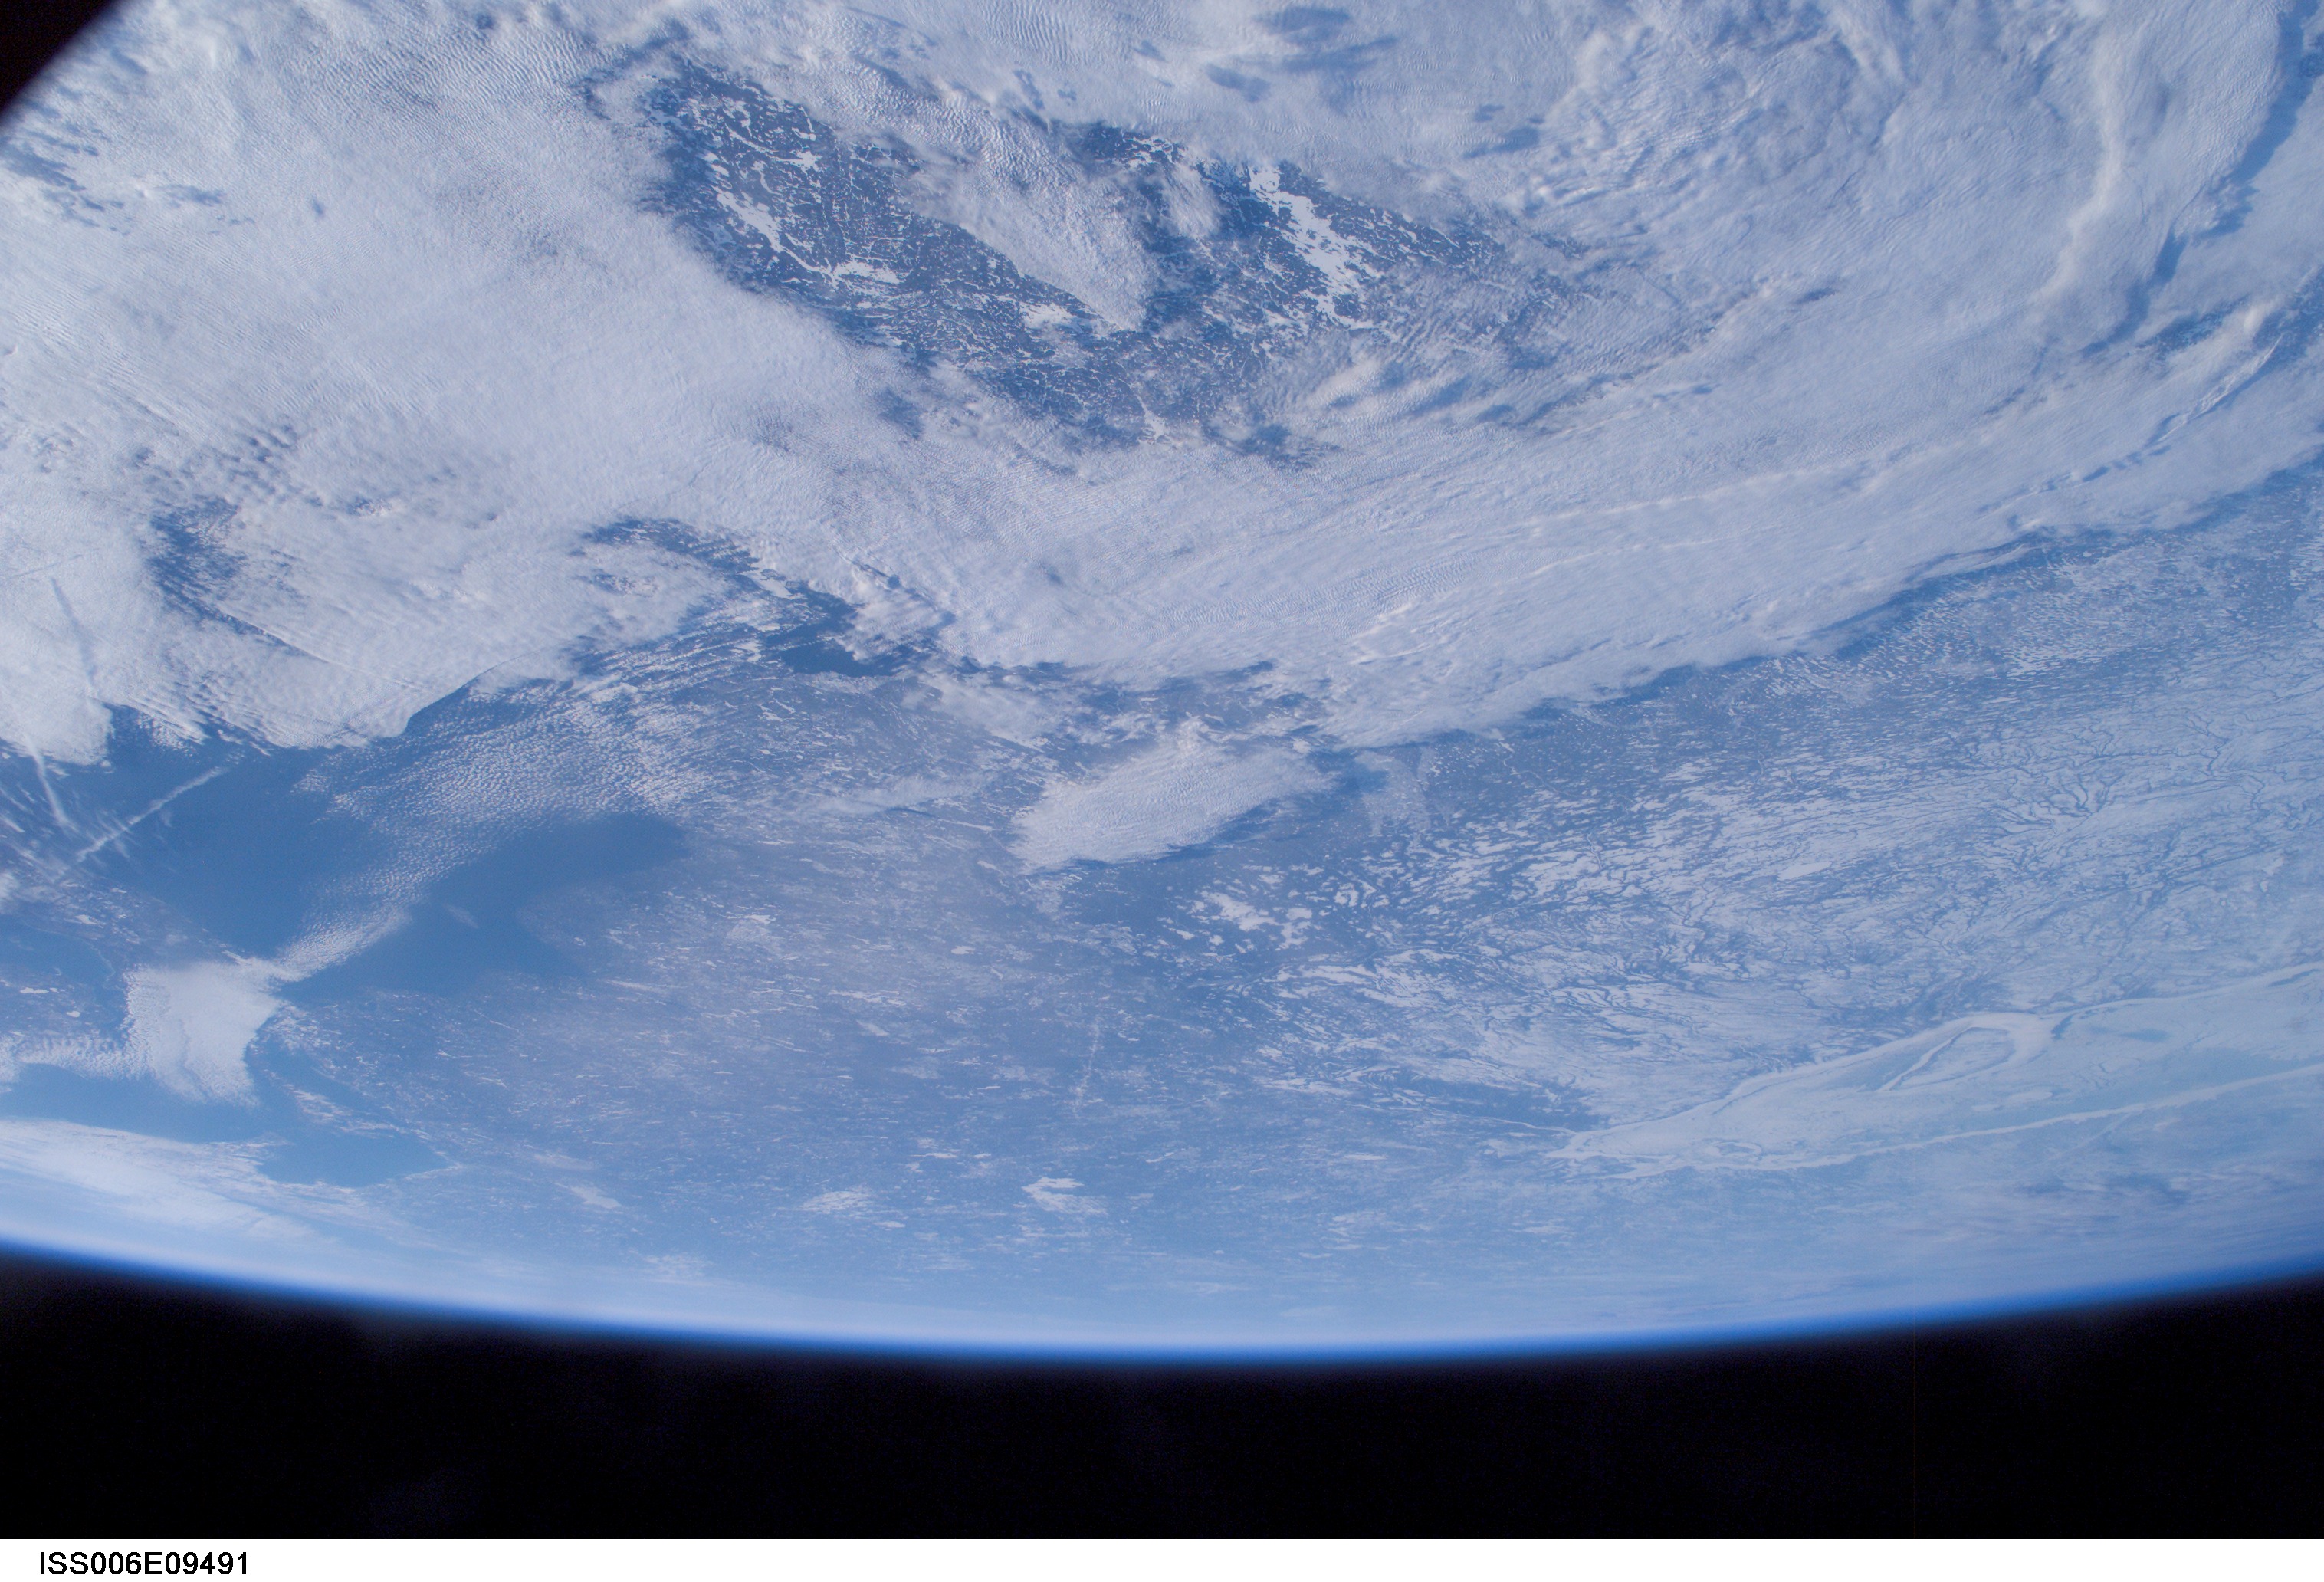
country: CANADA-O
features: PAN-JAMES BAY, GREAT LAKES, CLOUDS
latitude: 51.0
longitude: -84.0
